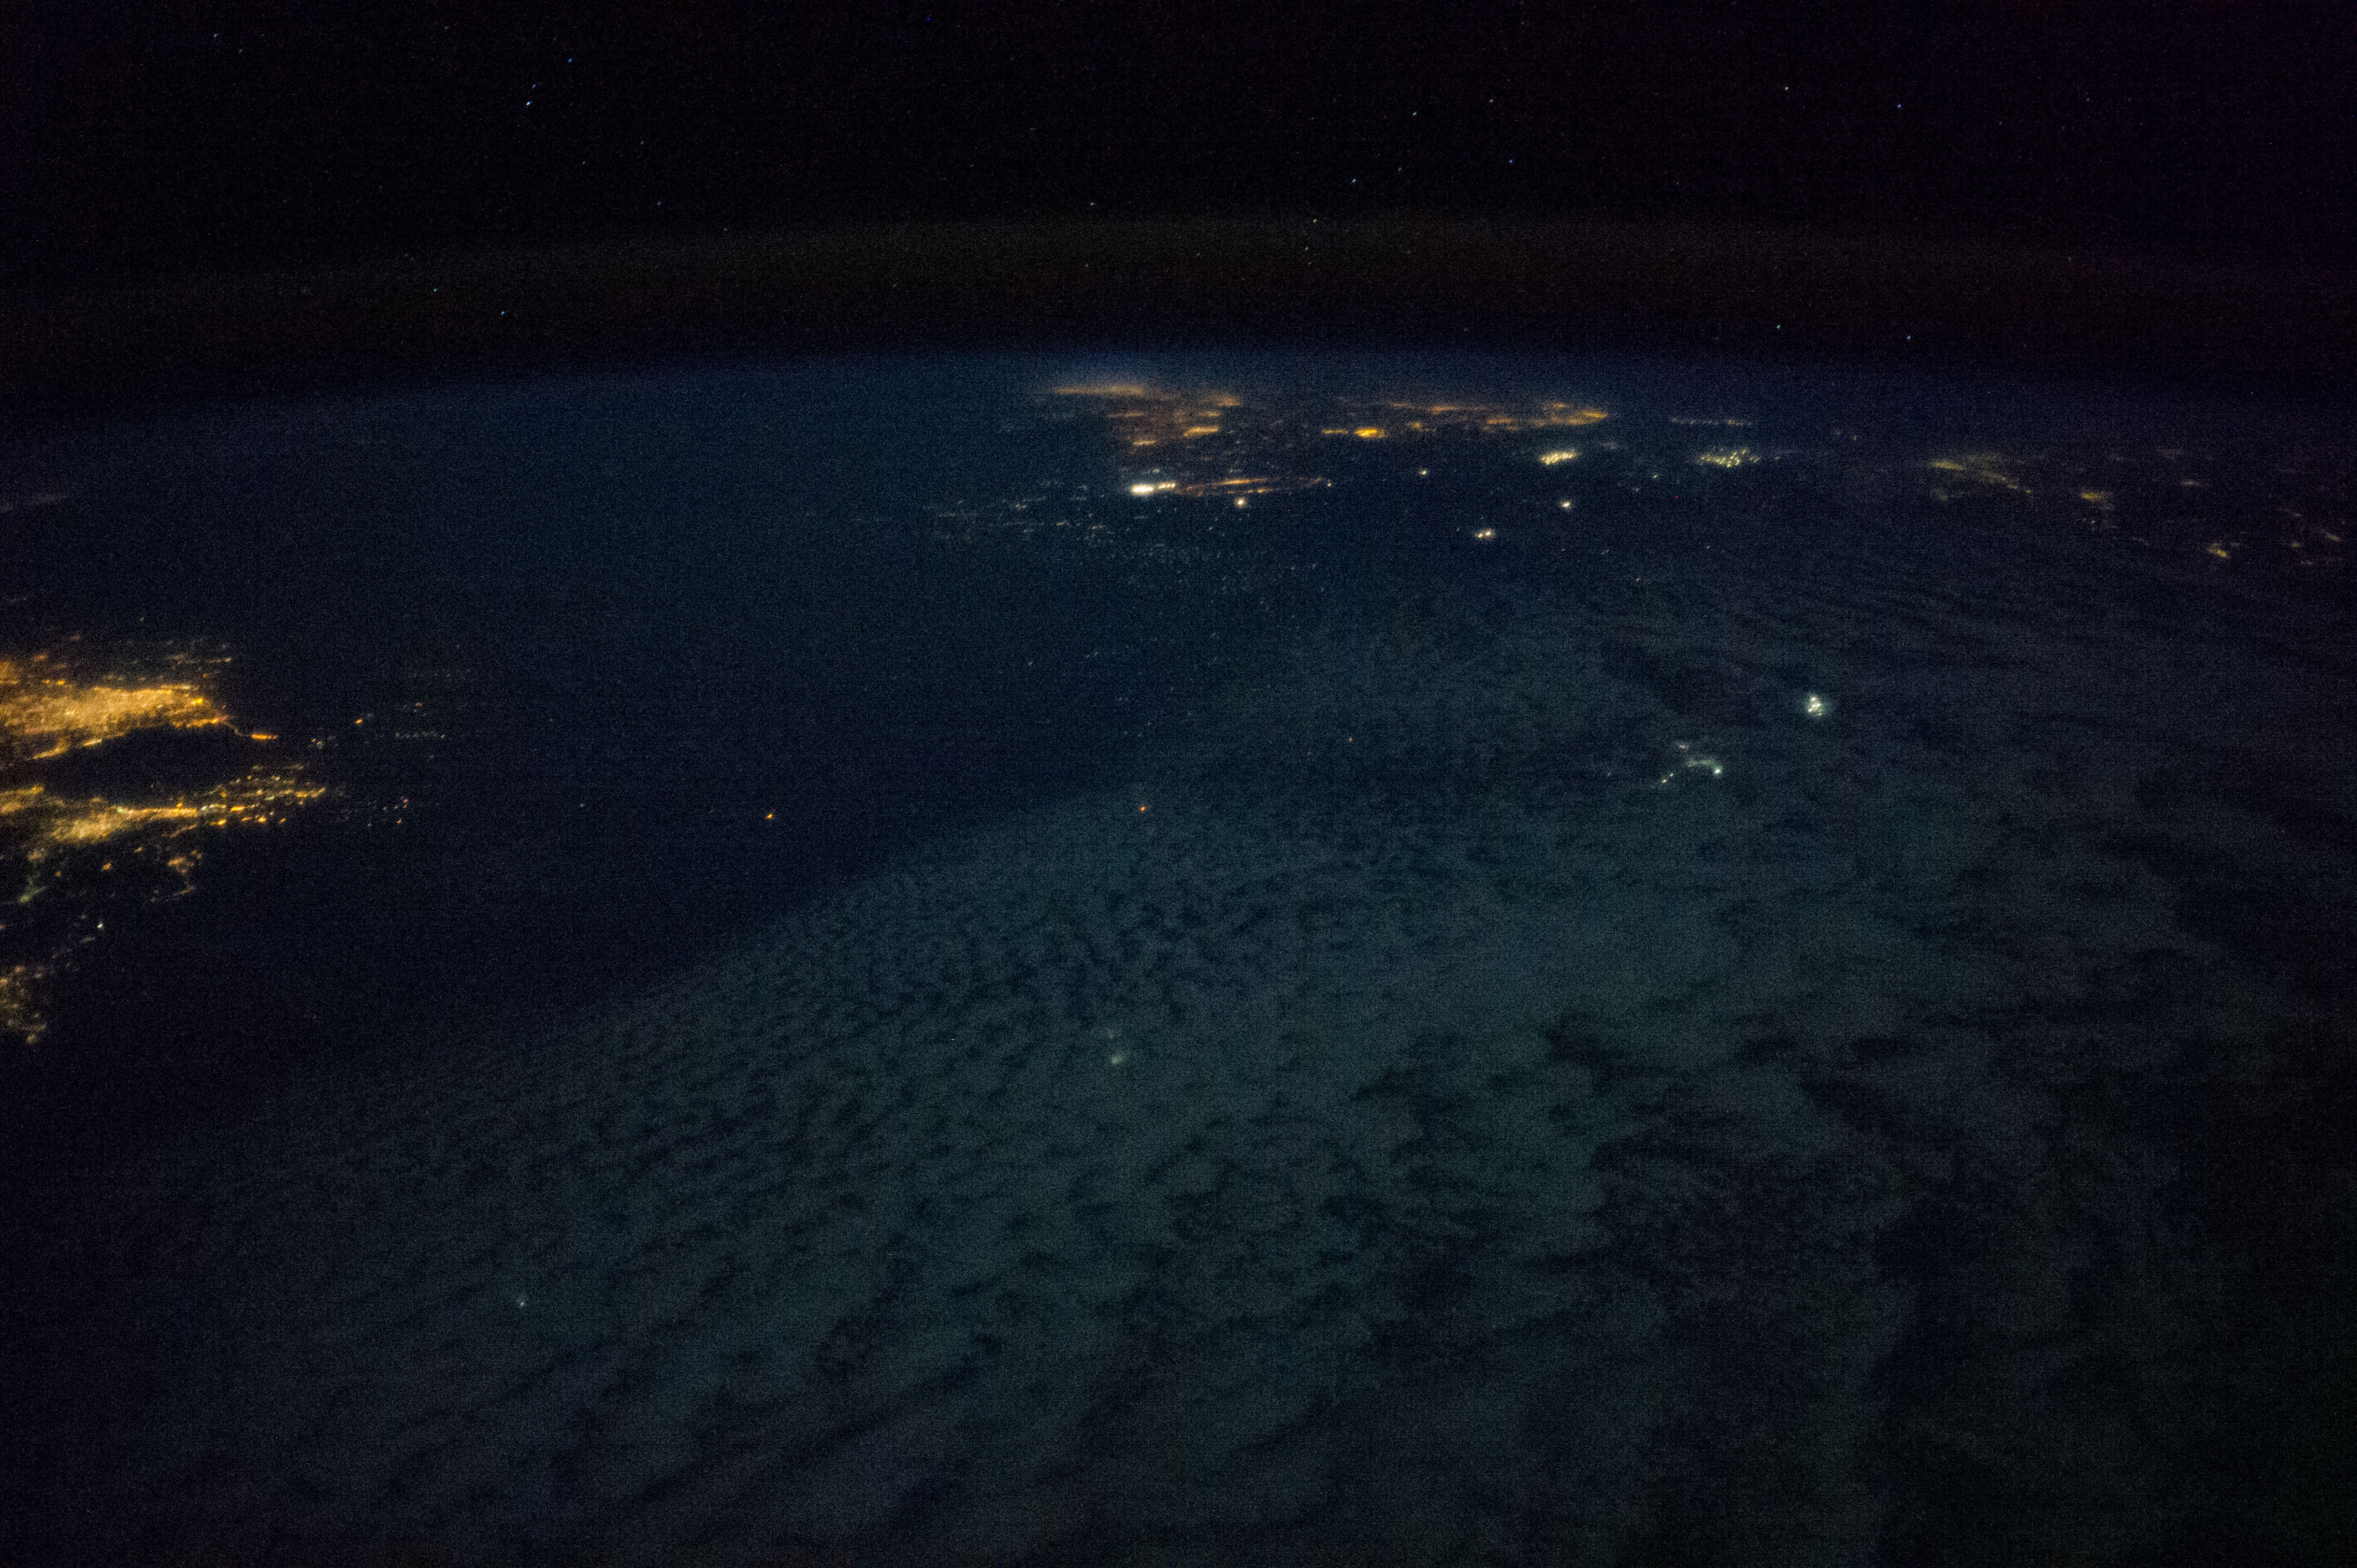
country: JAPAN
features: NAGASAKI CITY, KUMAMOTO, SHIMOKOSIKI ISLAND, KAMIKOSIKI ISLAND, FUKUE ISLAND, HACHIRO MOUNTAIN, INASAYAMA OBSERVASION DECK
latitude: 32.1
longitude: 129.1
